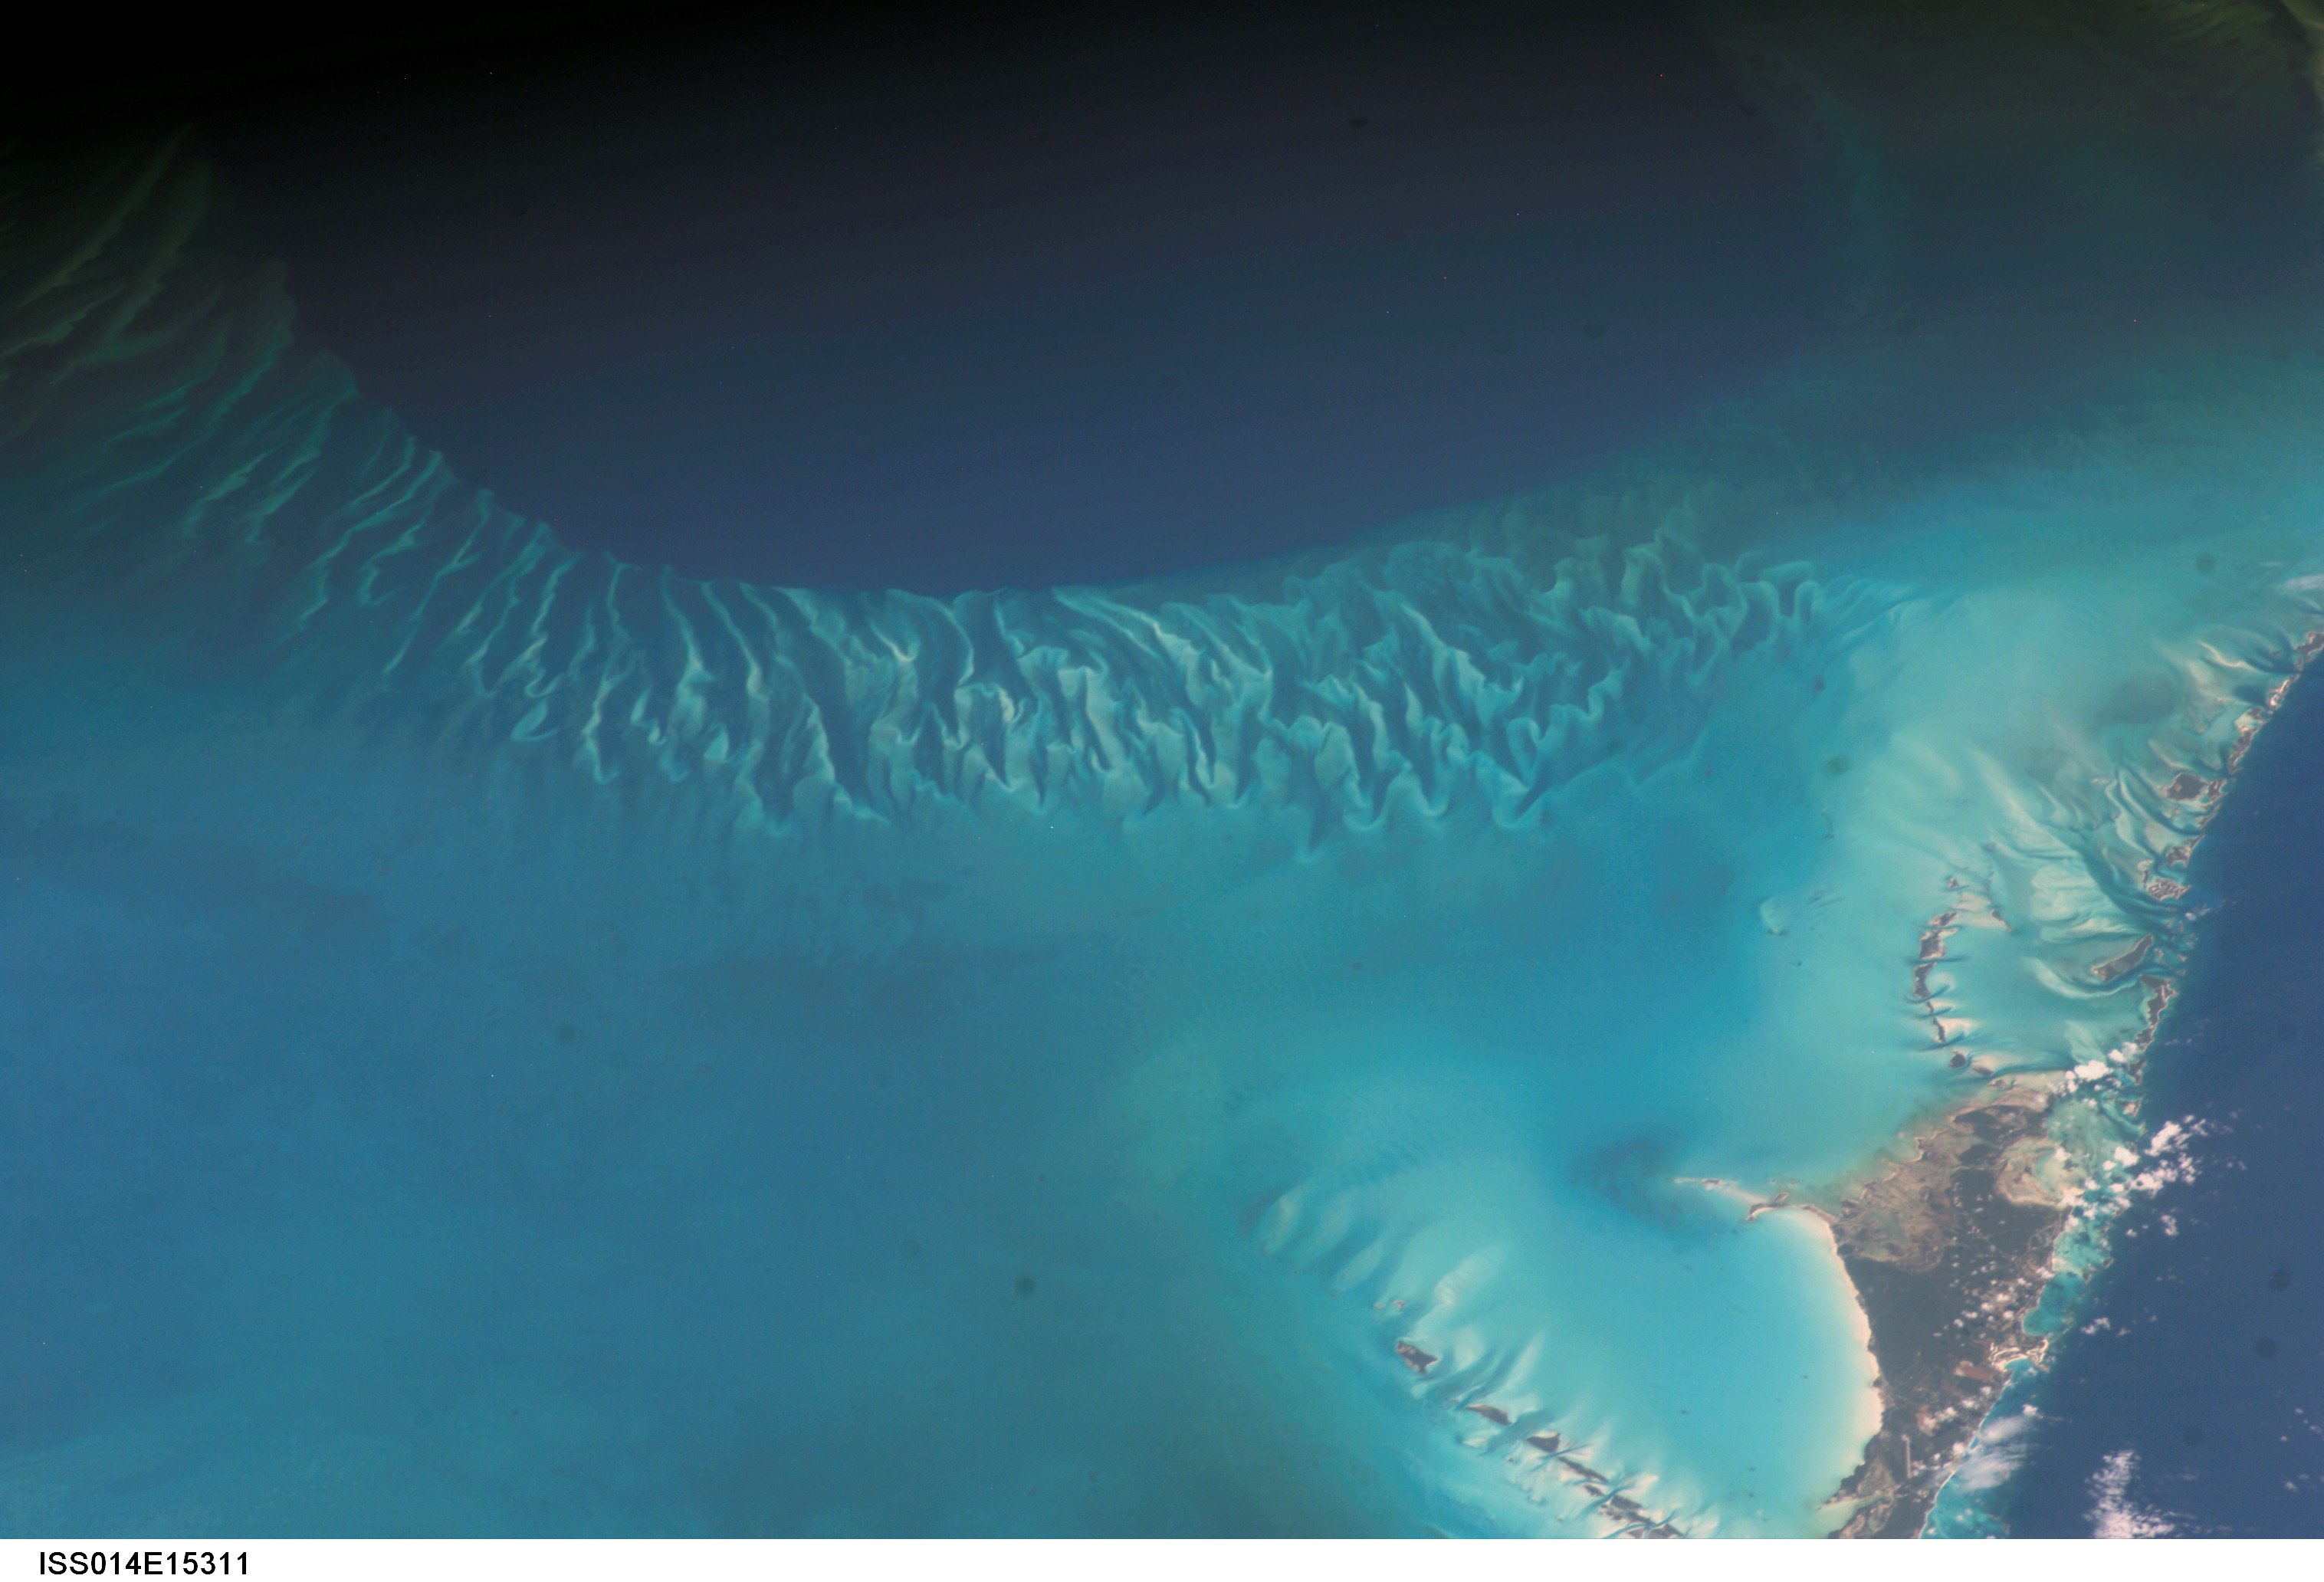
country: BAHAMAS
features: GREAT EXUMA I., BAHAMA BANK
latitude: 23.5
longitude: -76.5
